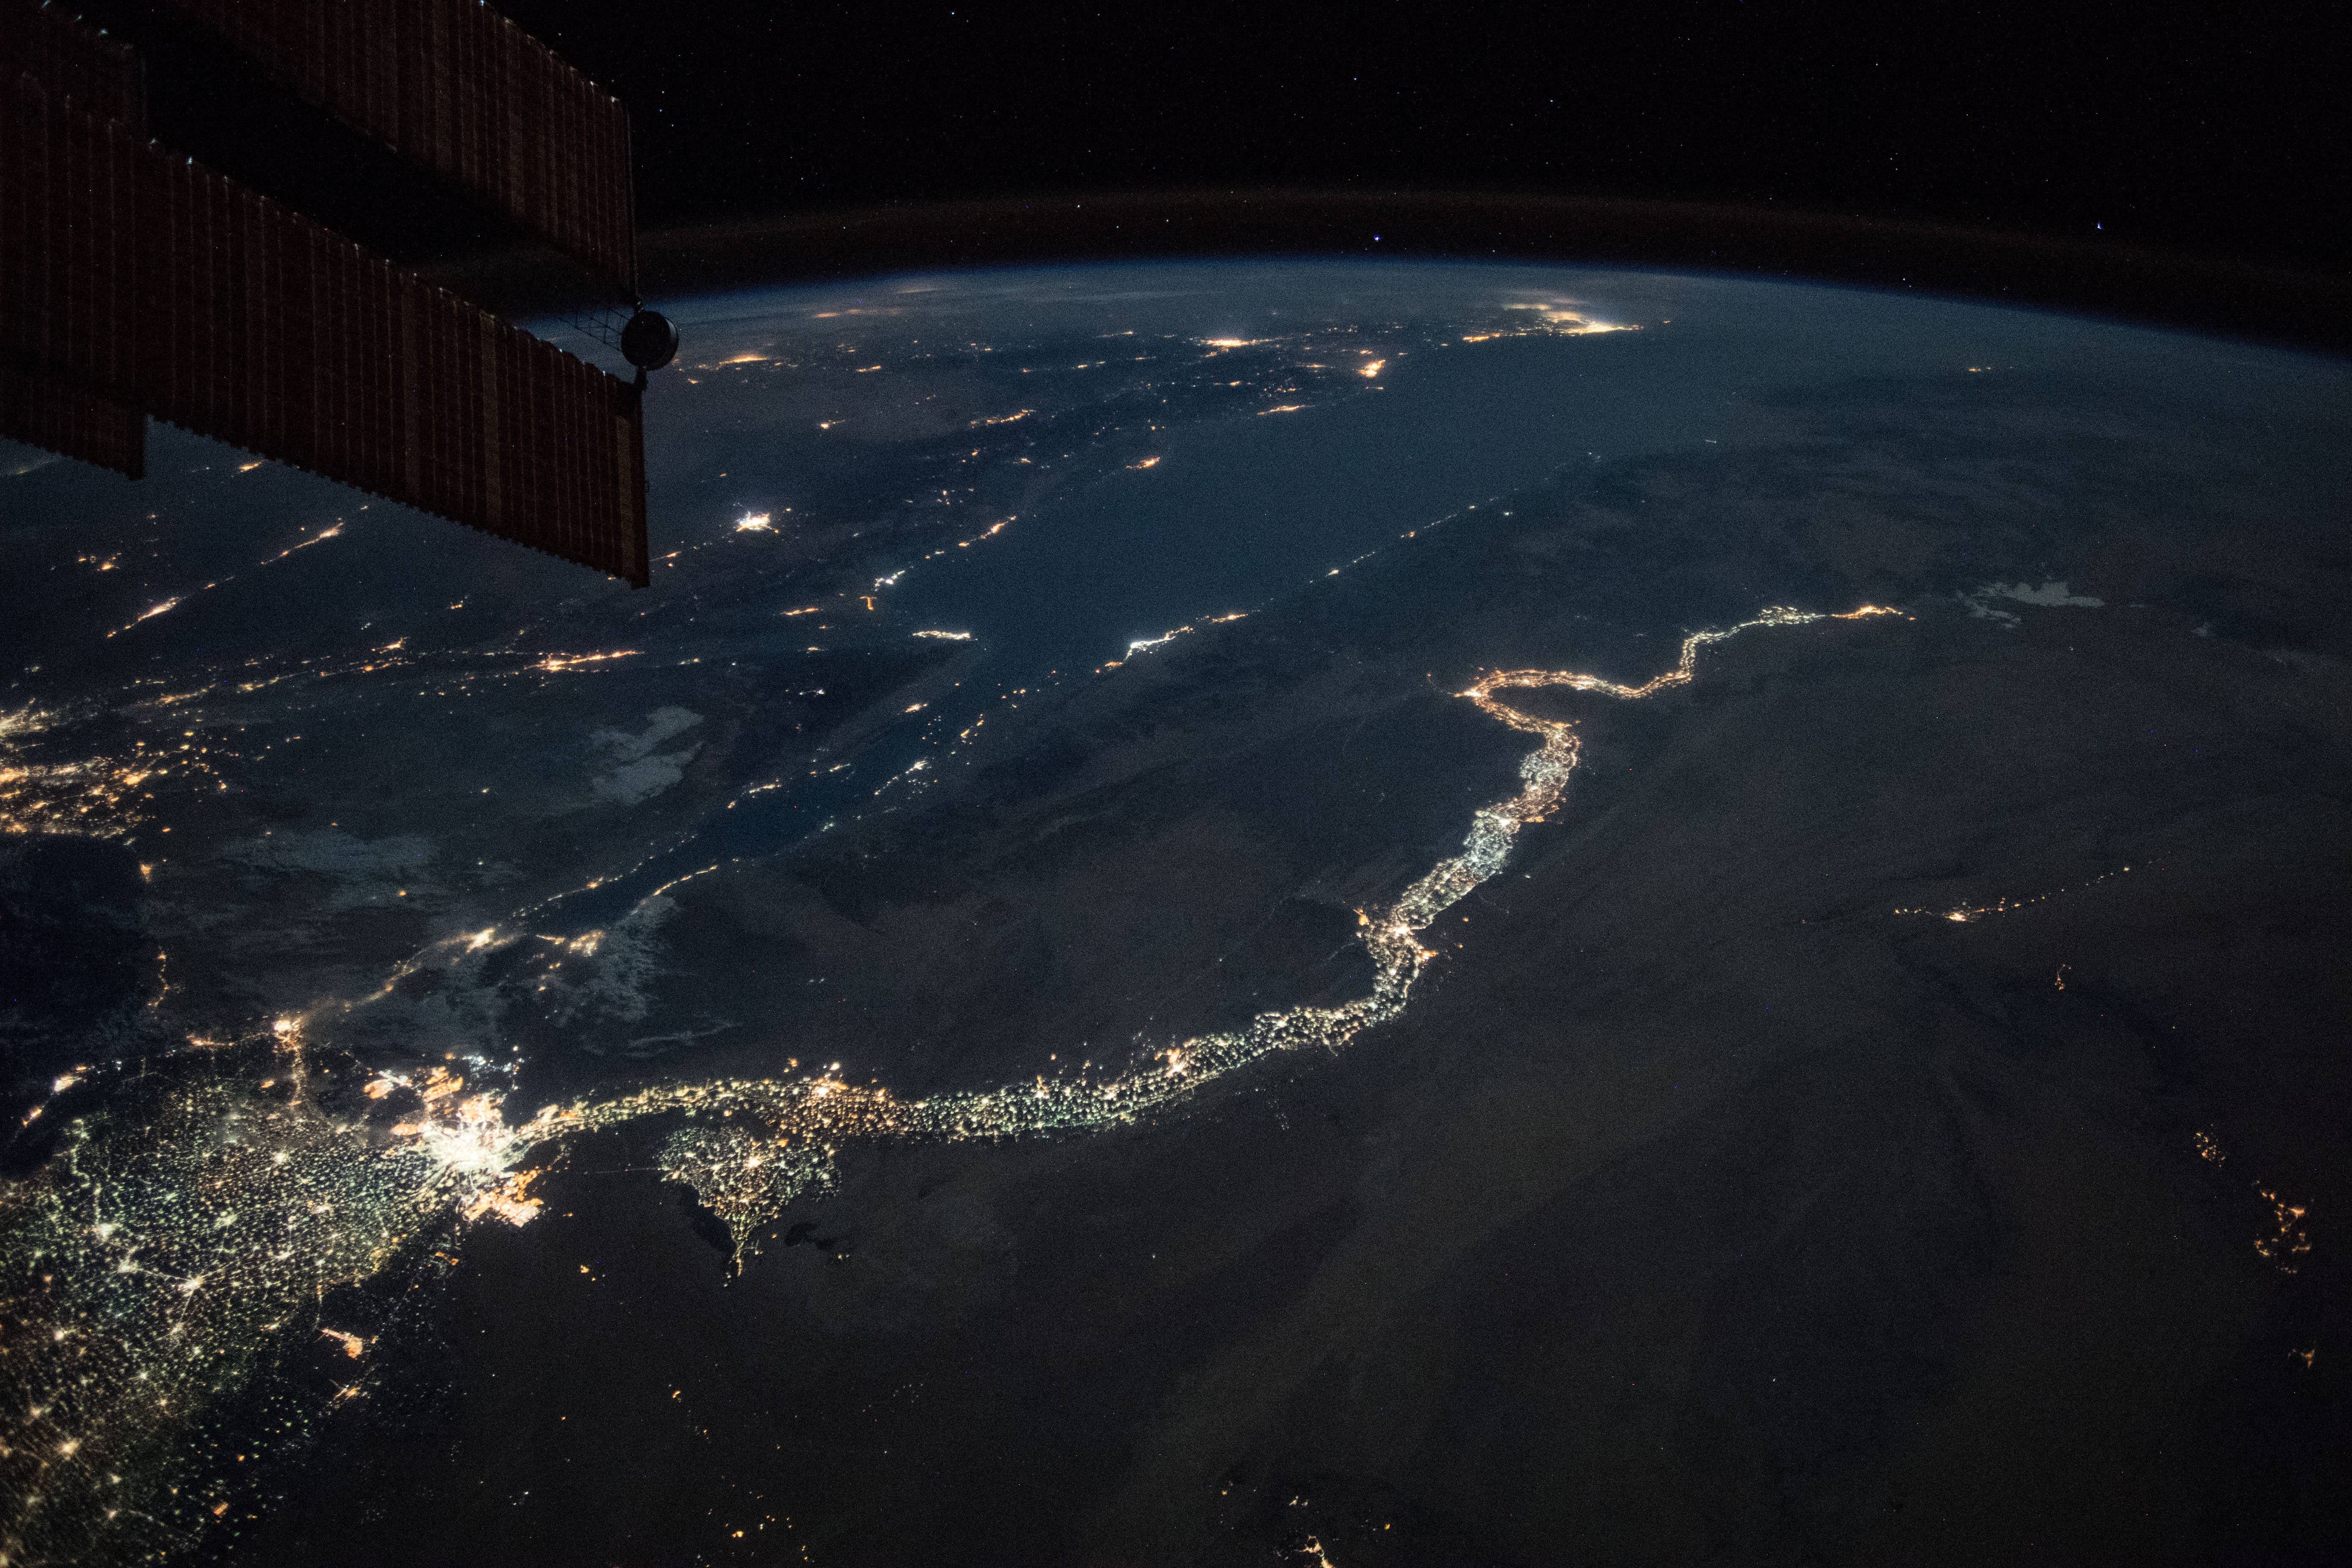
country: EGYPT
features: EASTERN DESERT, CAIRO CITY, GULF OF SUEZ, GULF OF AQABA, ISMAILIA CITY, SUEZ CITY, MANSOURA CITY, FAIYUM CITY, MINYA CITY, NILE RIVER, NIGHT, EARTH LIMB
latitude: 27.8
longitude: 32.6
